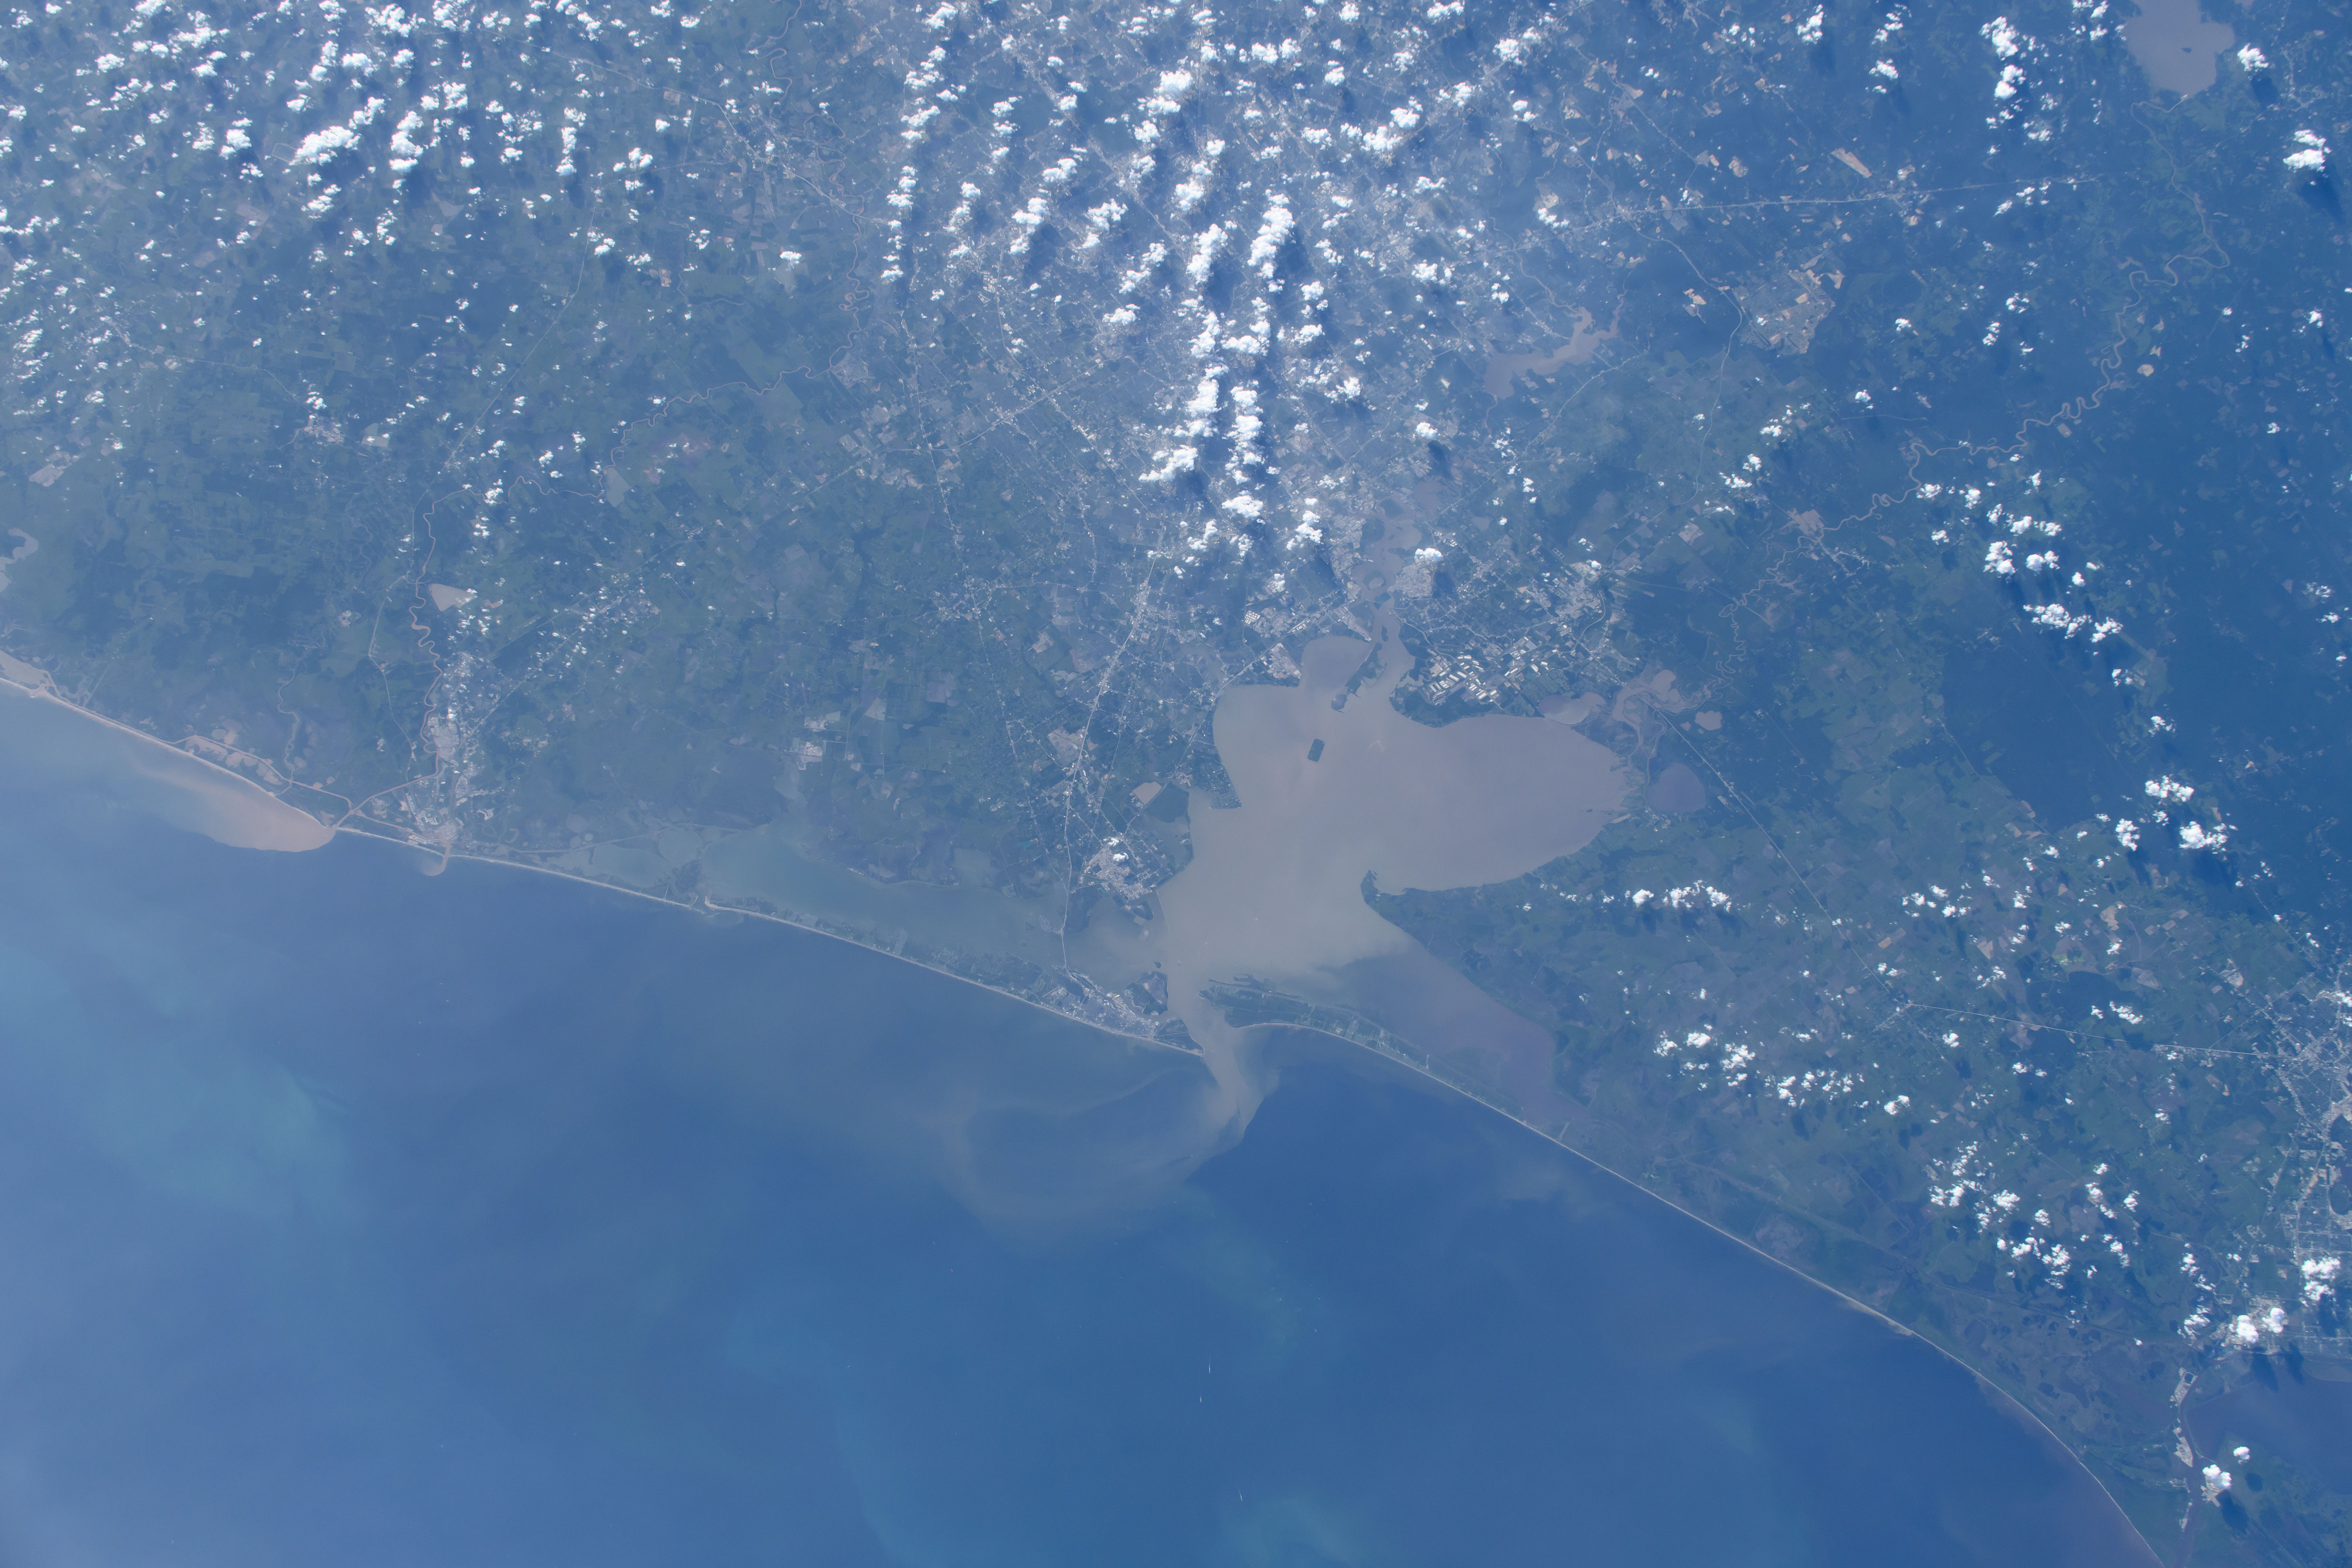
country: USA-TEXAS
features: TEXAS CITY, HOUSTON, GALVESTON BAY, TRINITY BAY, GALVESTON, WEST BAY, LAKE HOUSTON
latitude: 29.5
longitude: -95.0
